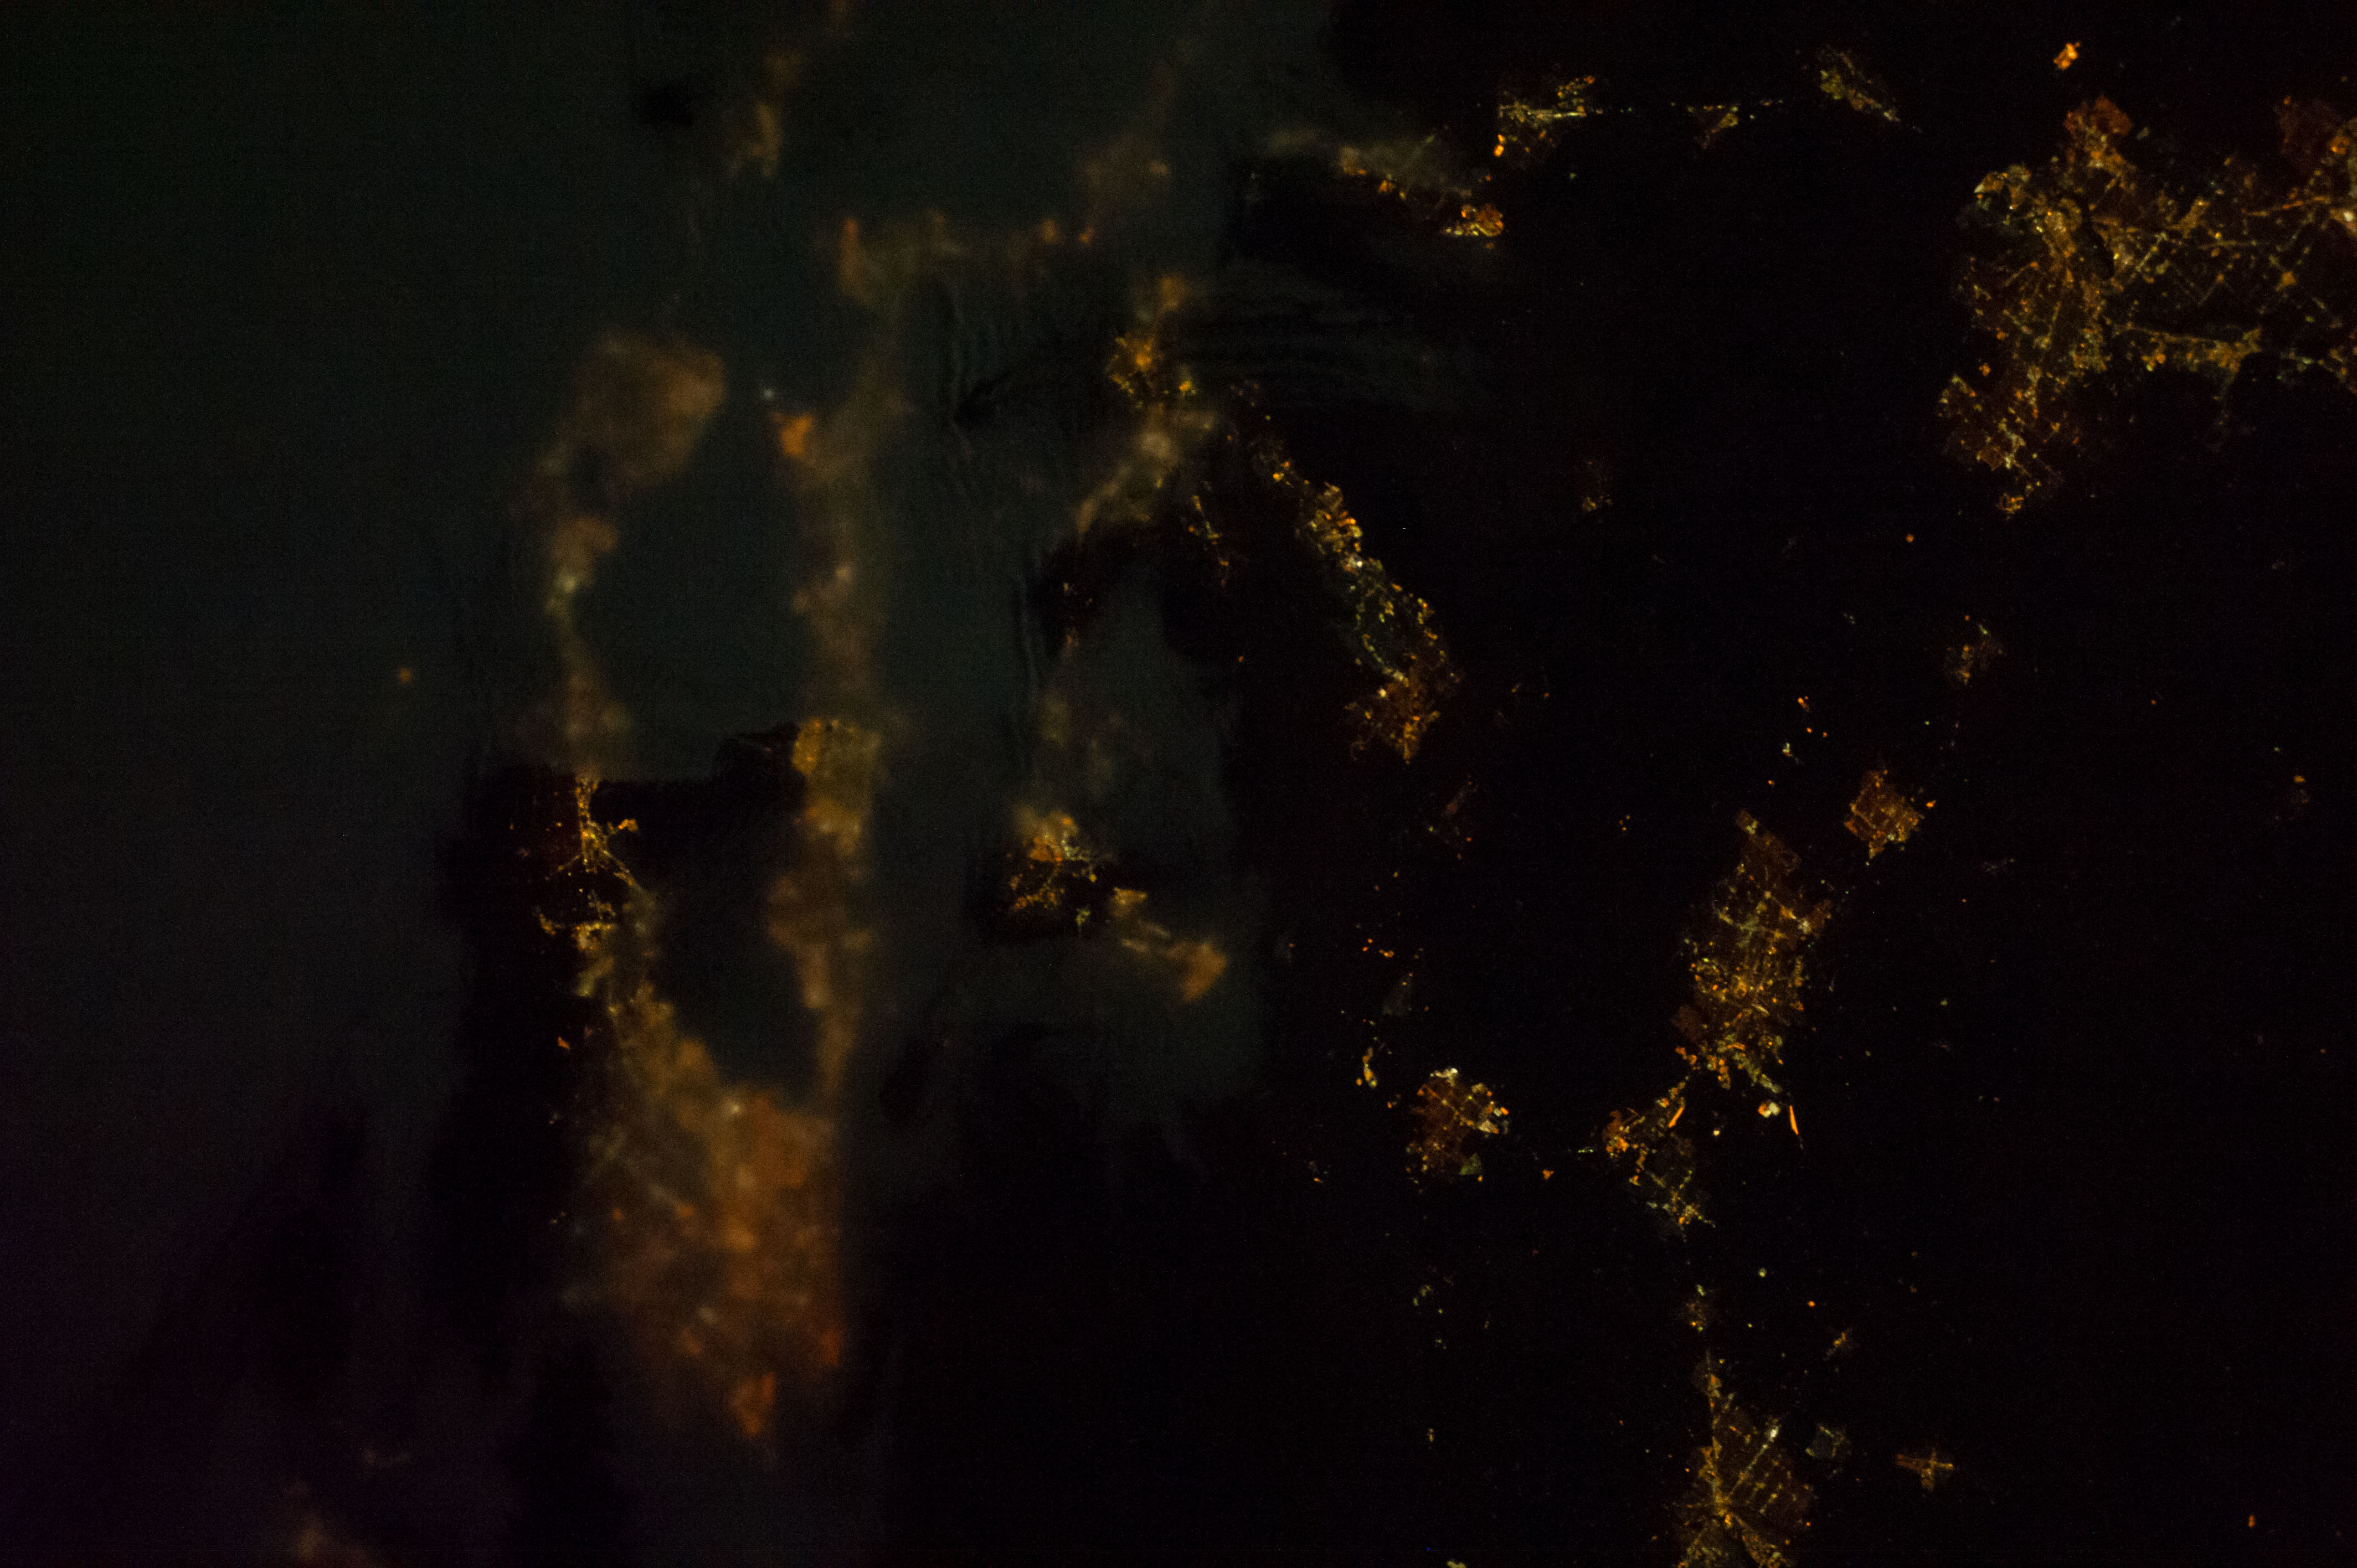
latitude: 37.7
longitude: -122.1
